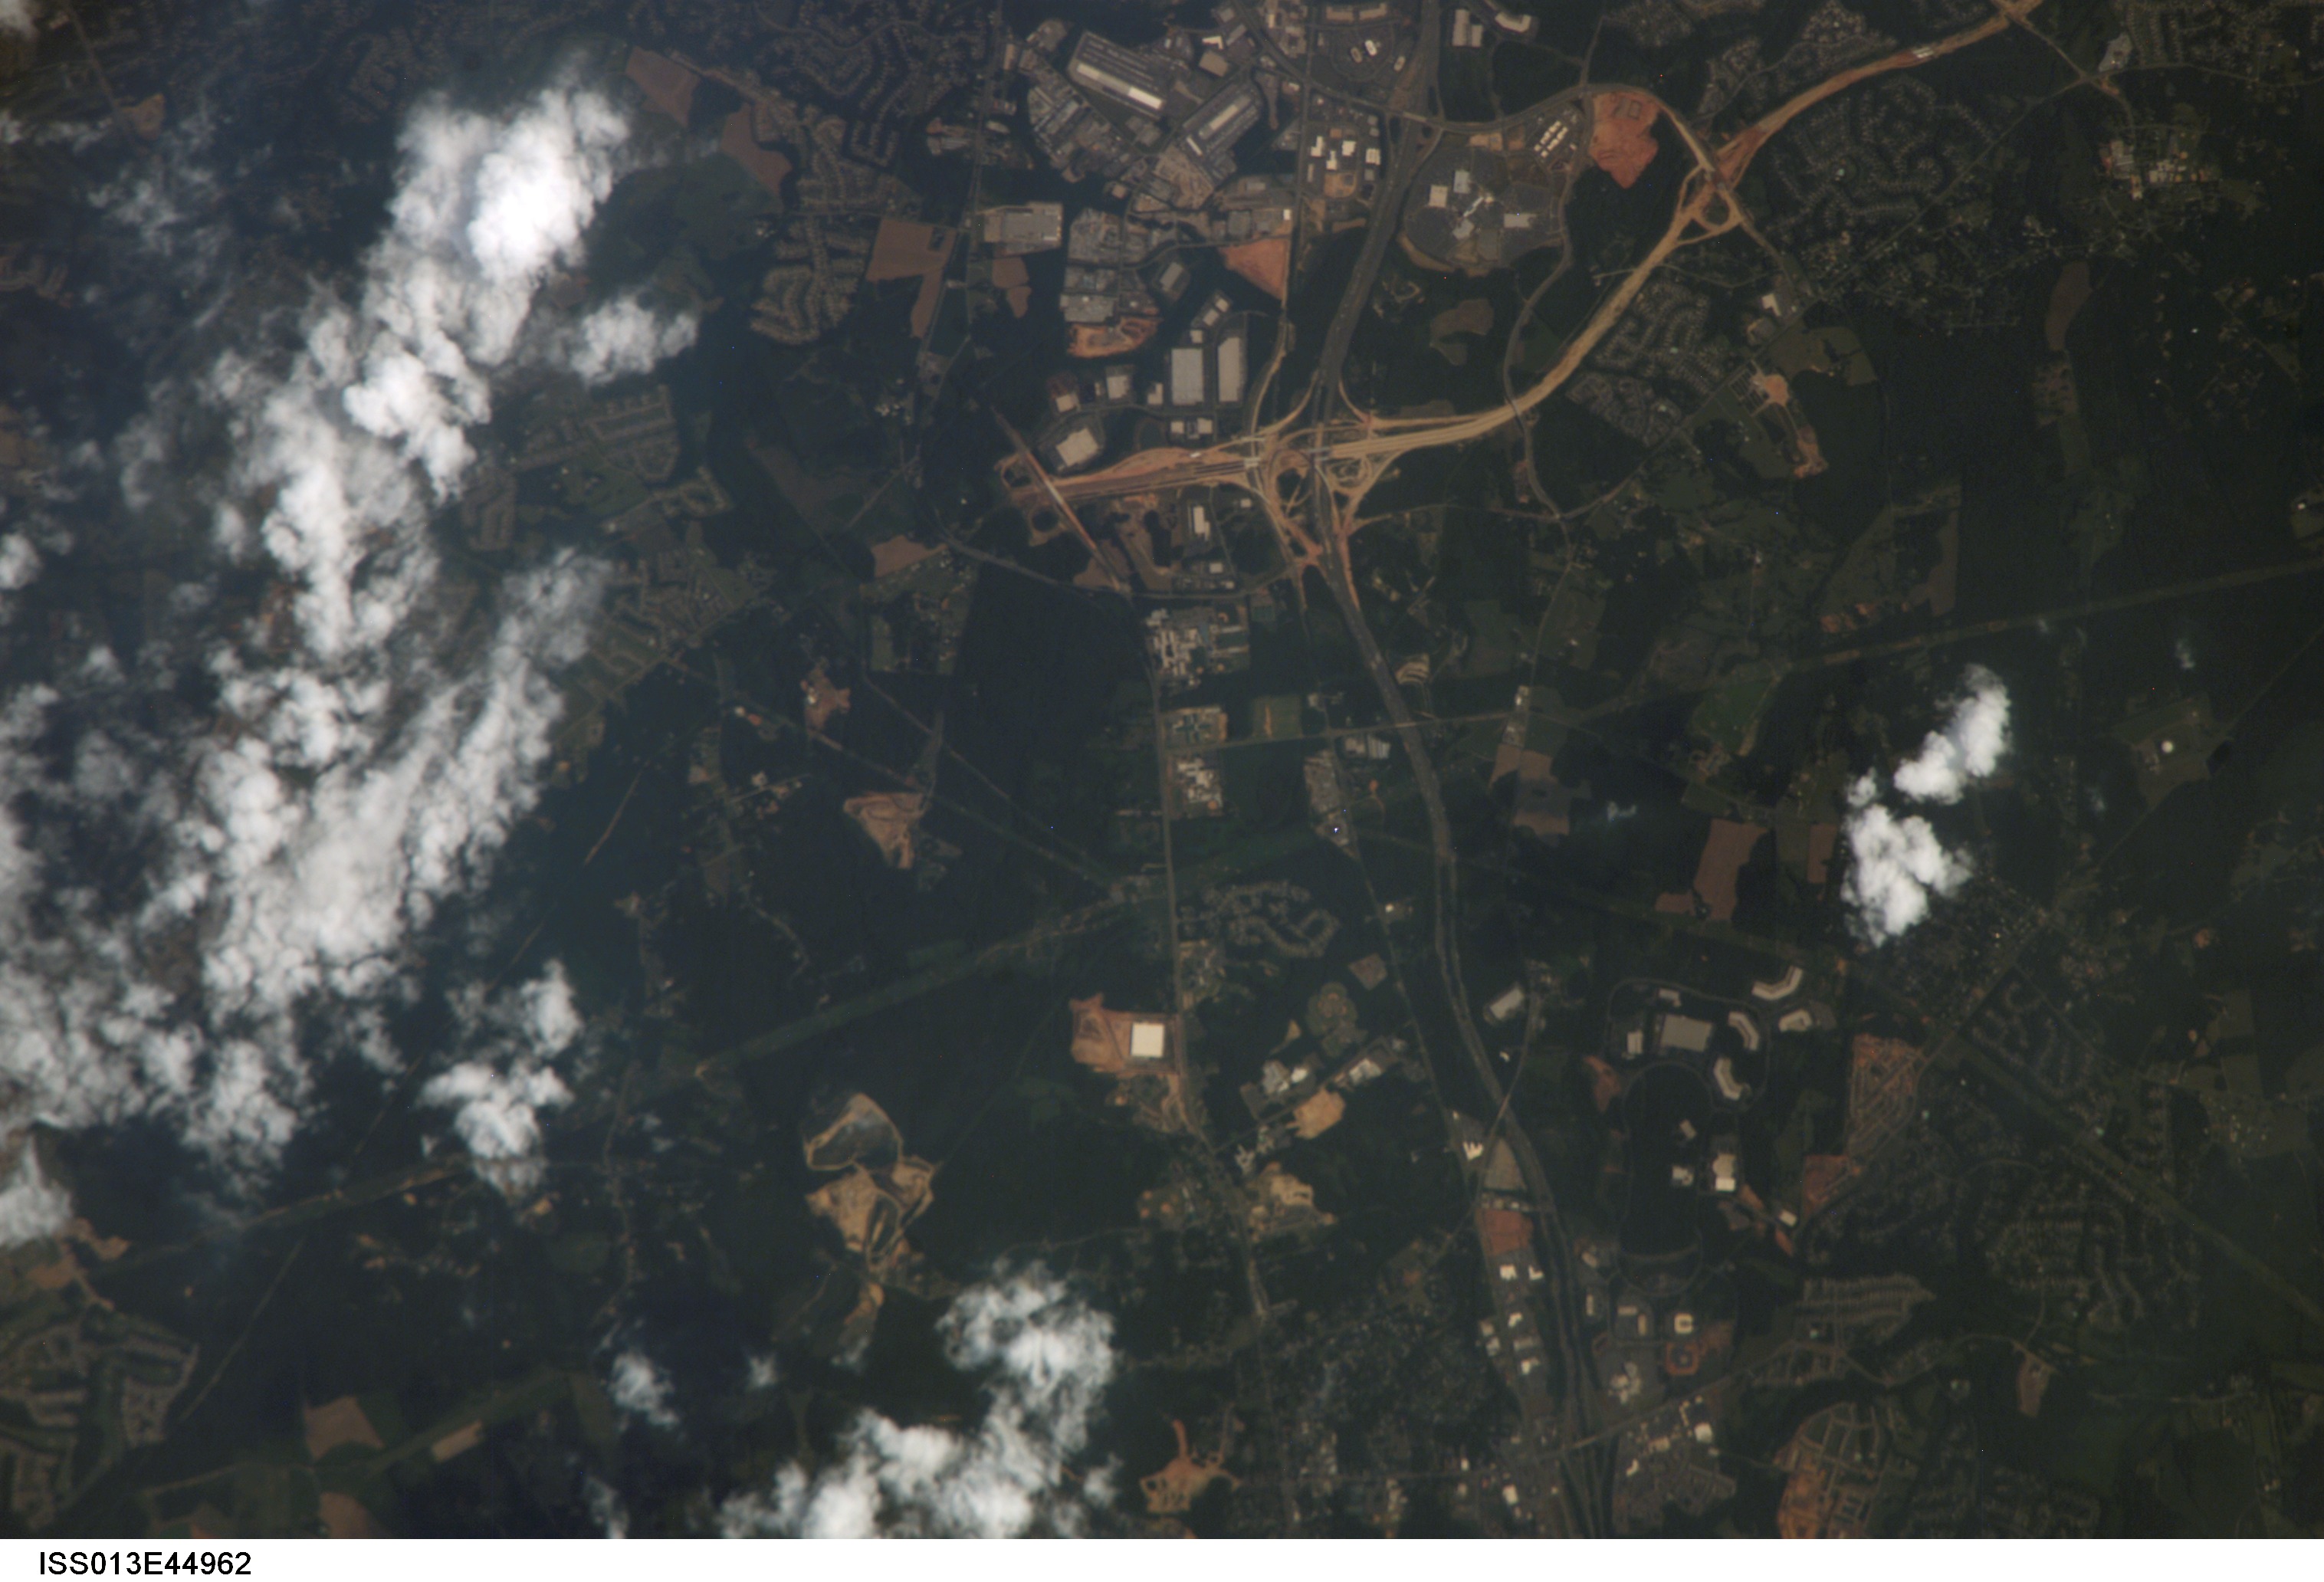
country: USA-NORTH CAROLINA
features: JOPLOR, HUNTERSVILLE
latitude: 35.4
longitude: -80.8
